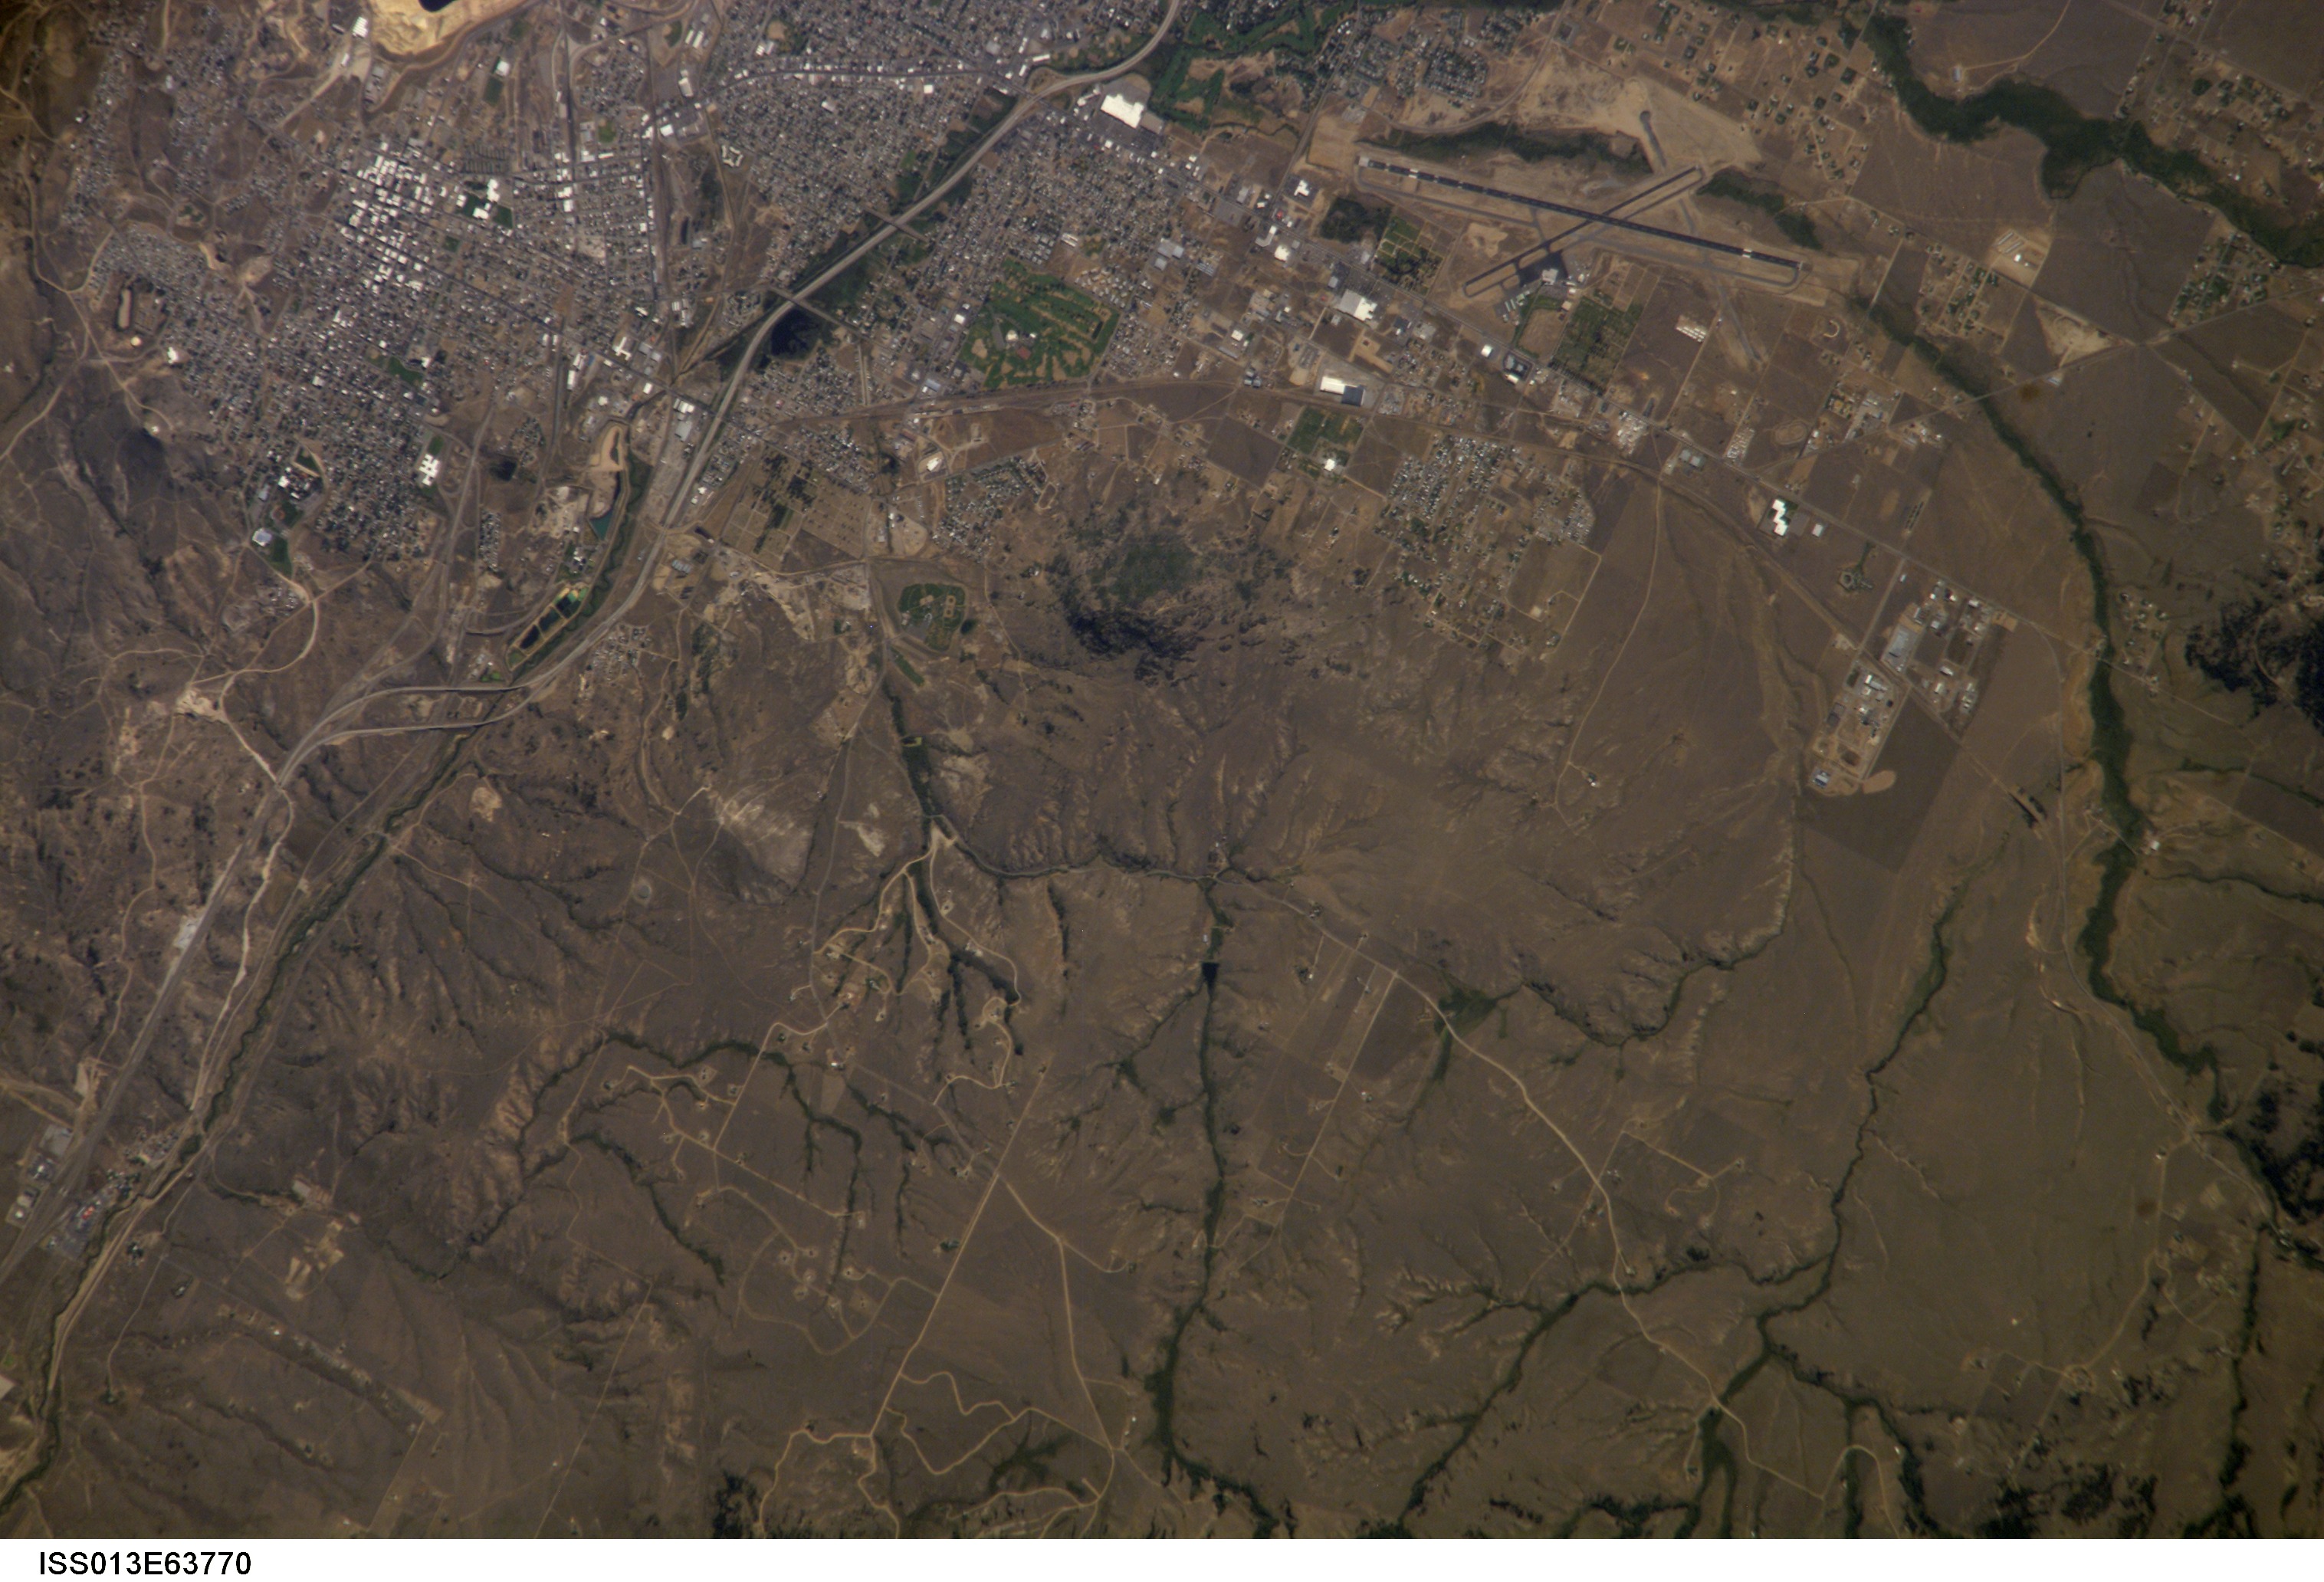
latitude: 46.0
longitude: -112.5
